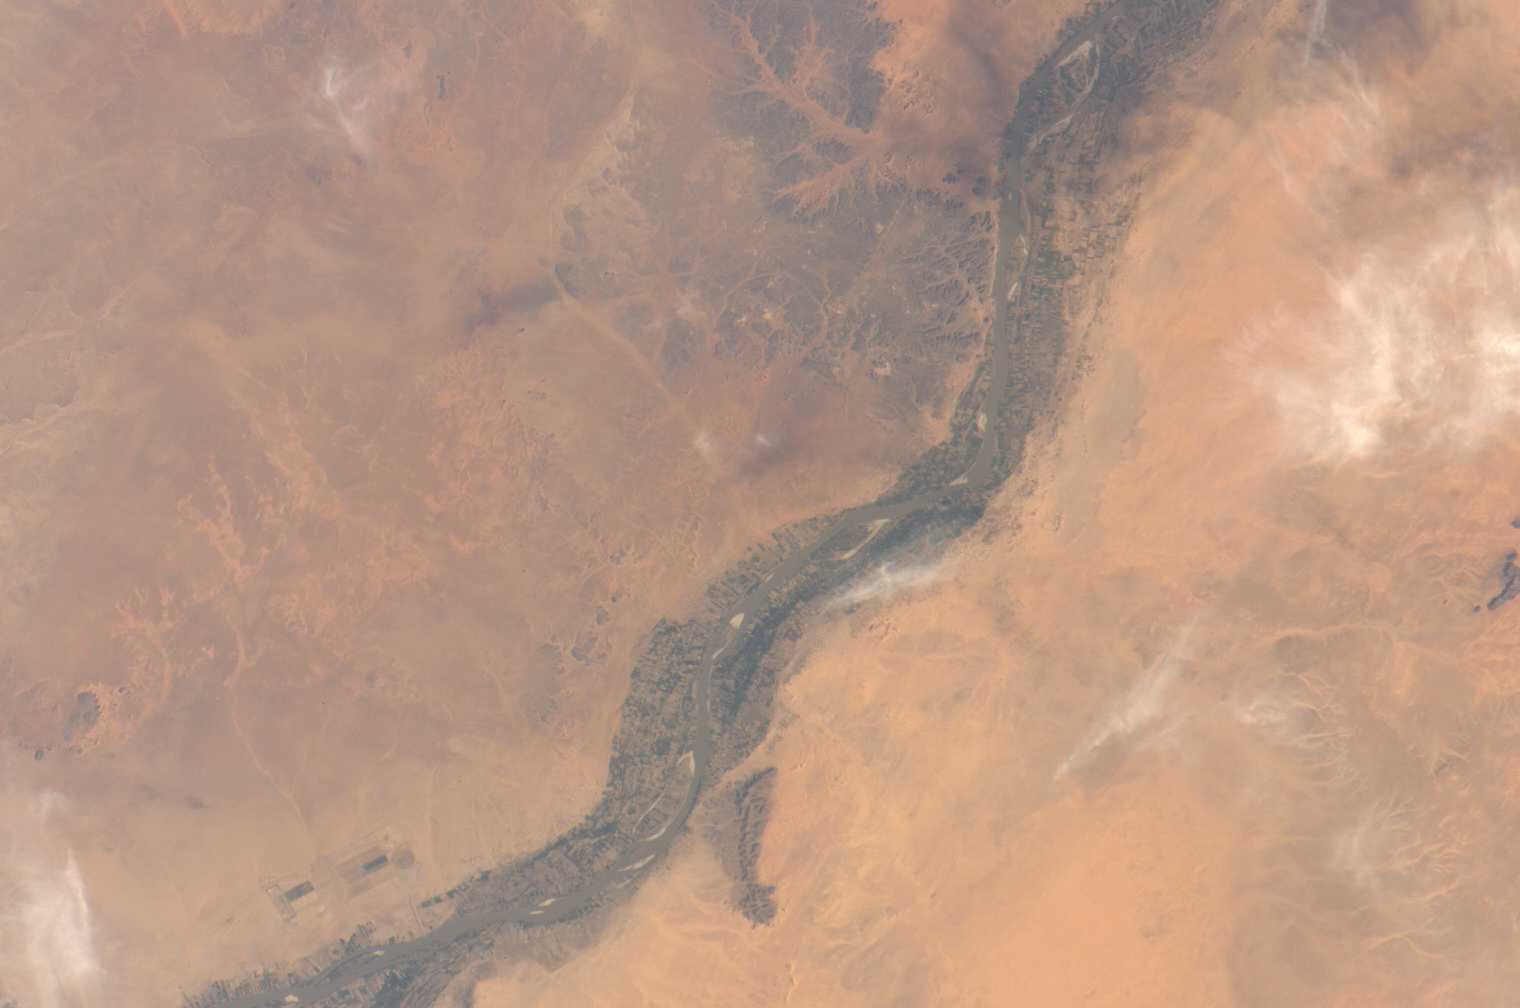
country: SUDAN
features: NILE R., FLOODPLAIN
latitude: 17.0
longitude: 33.5
